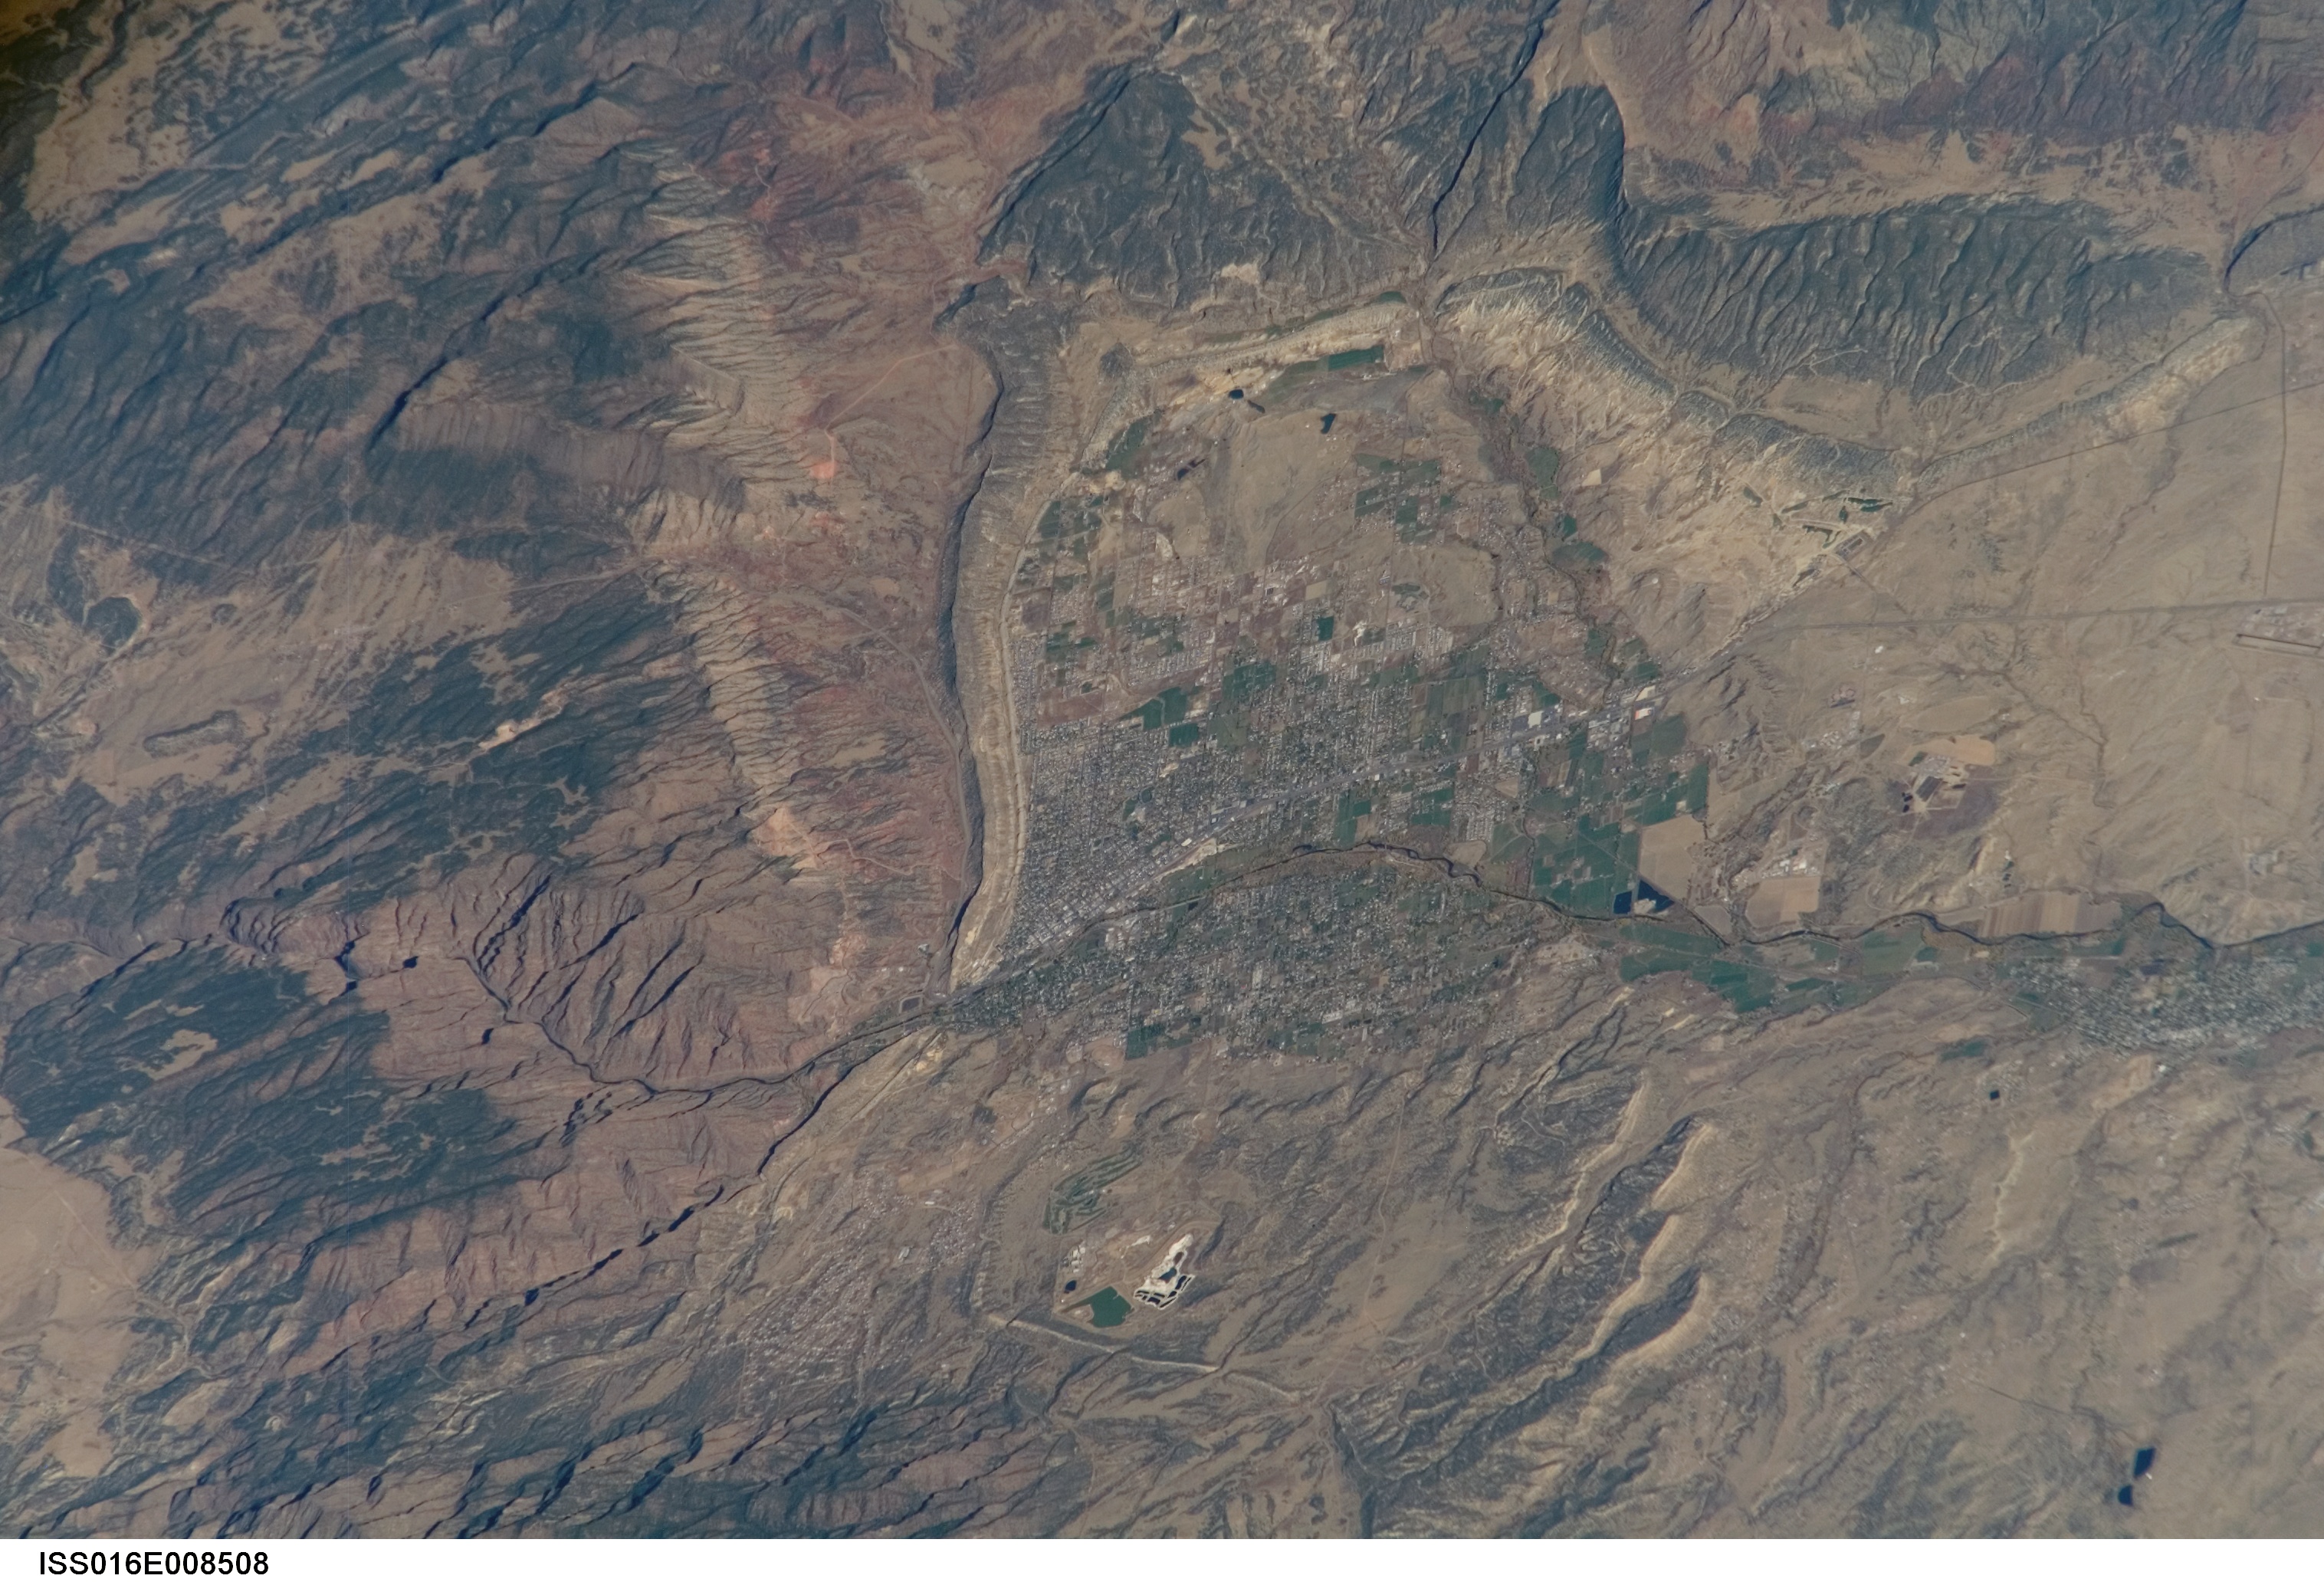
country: USA-COLORADO
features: CANON CITY, ROYAL GORG
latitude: 38.4
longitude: -105.2
